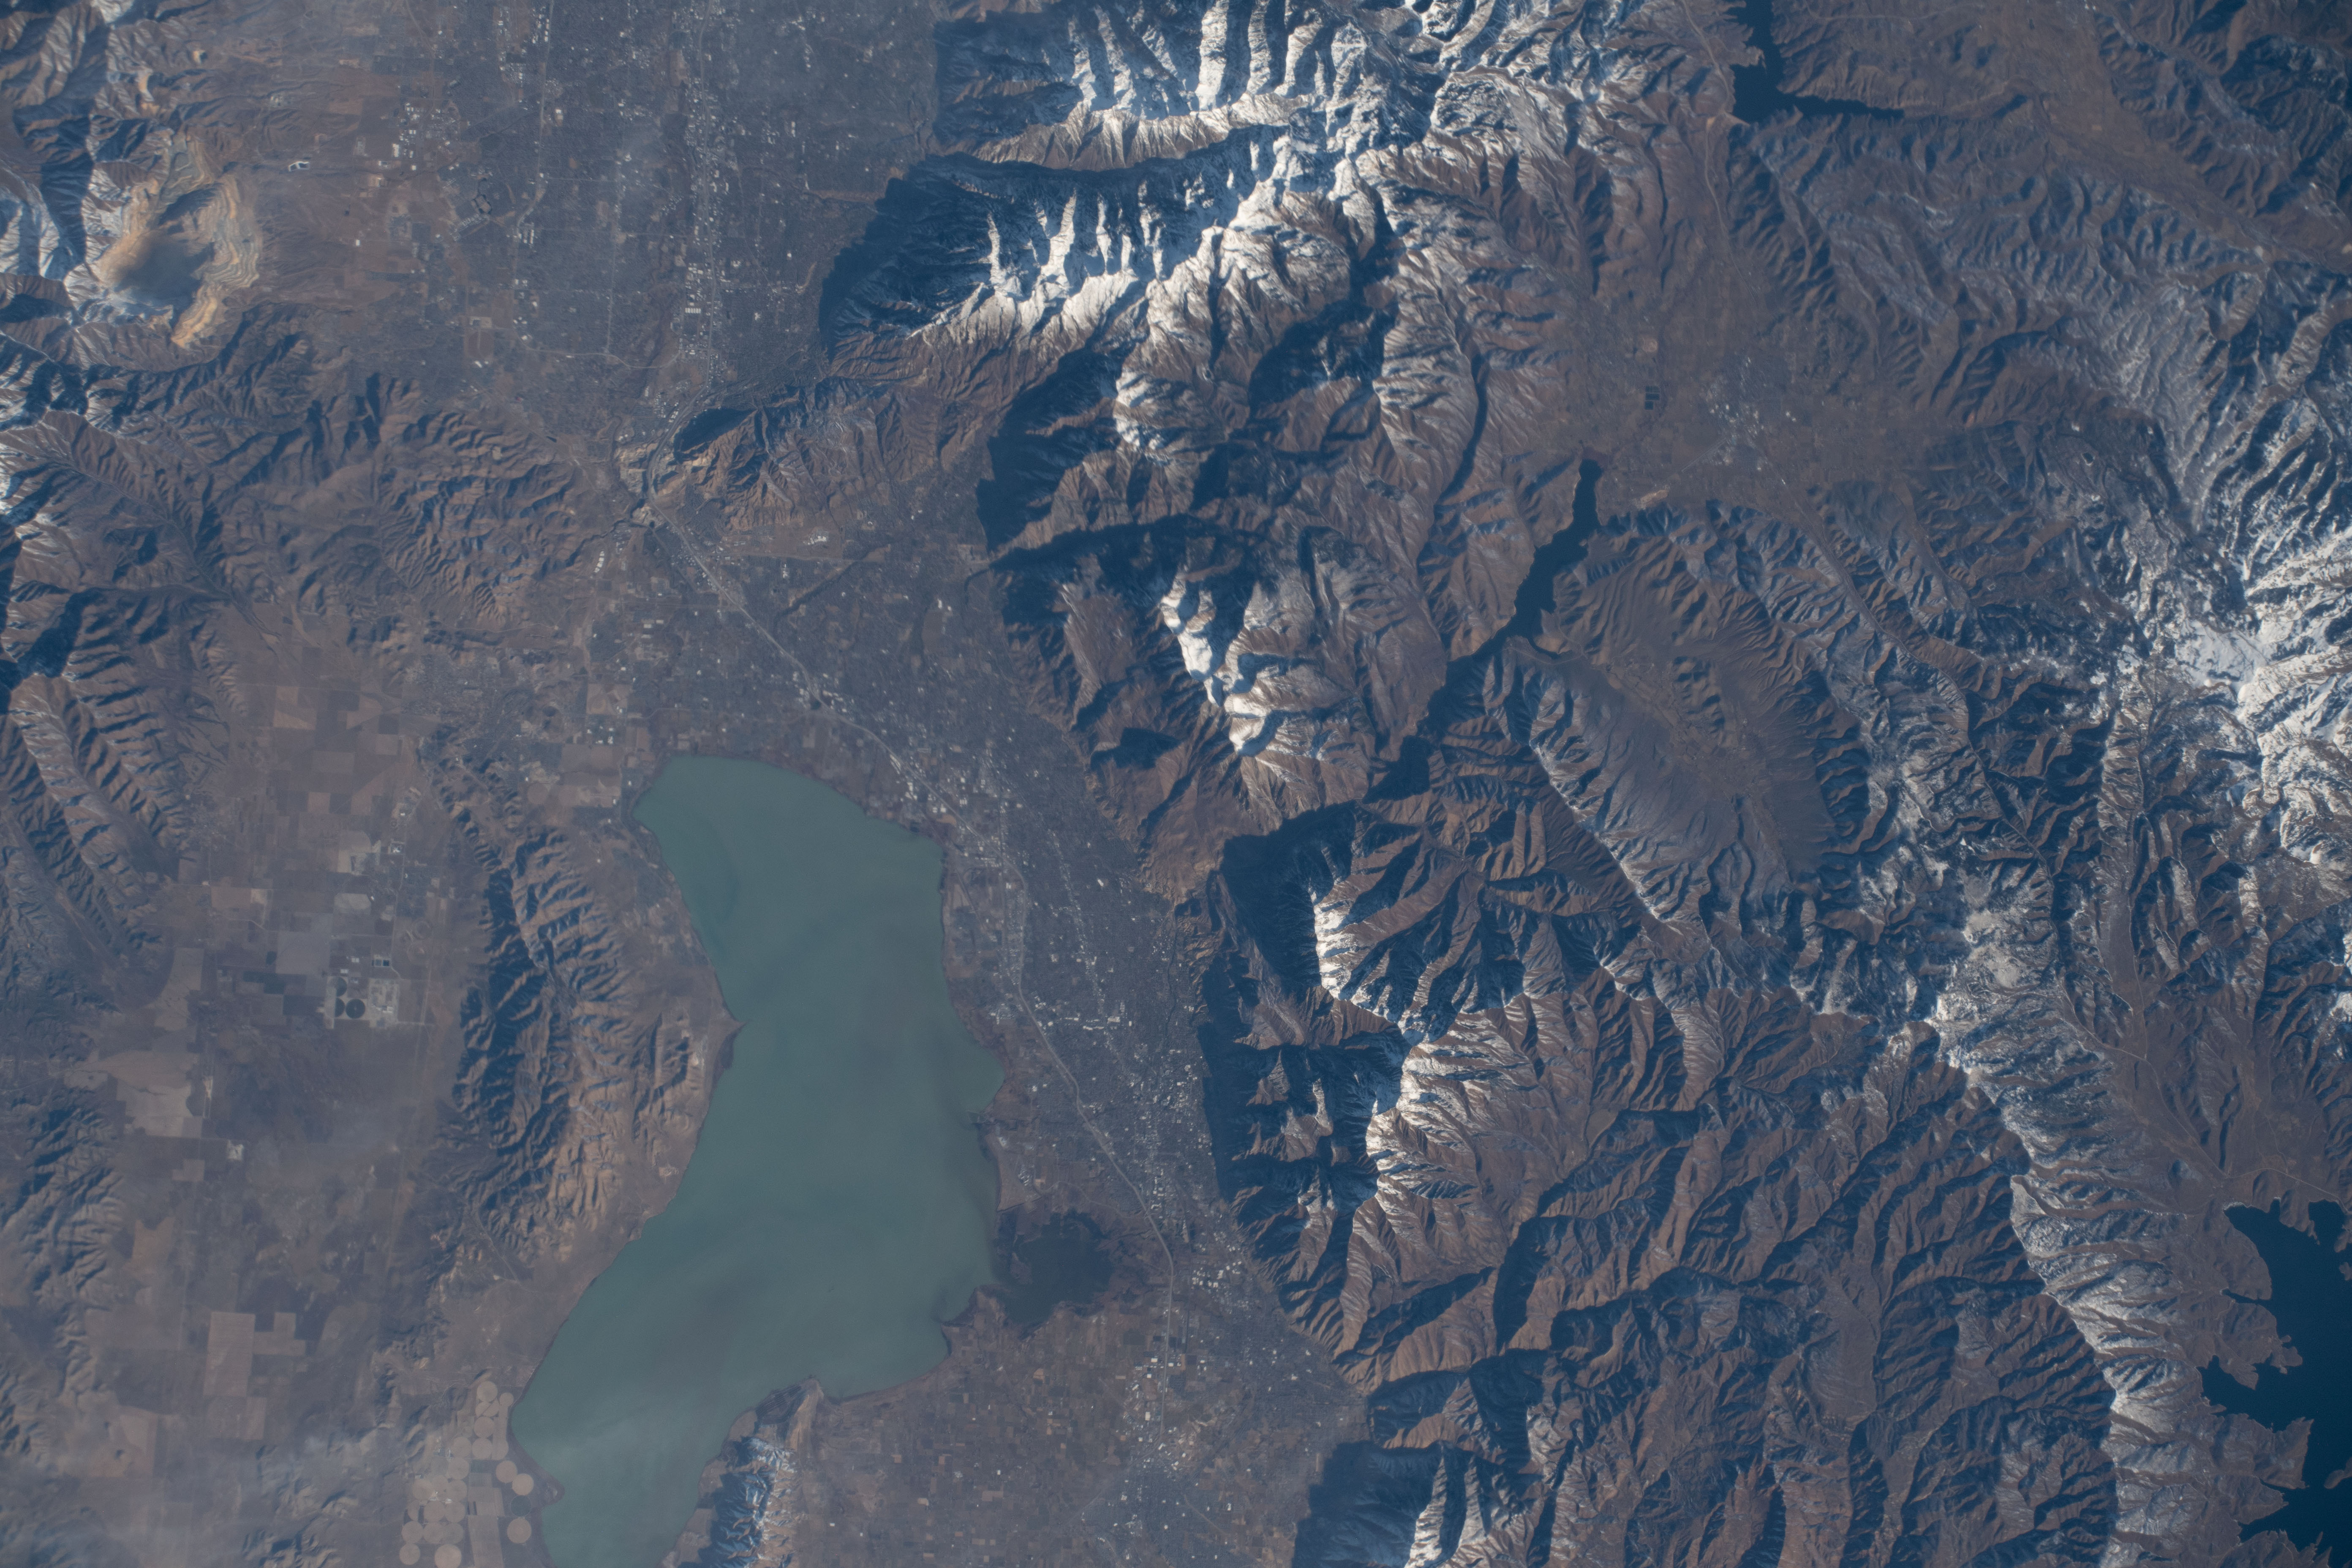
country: USA-UTAH
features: UTAH LAKE, PROVO, AMERICAN FORK, MOUNT TIMPANOGOS
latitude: 40.3
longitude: -111.6
